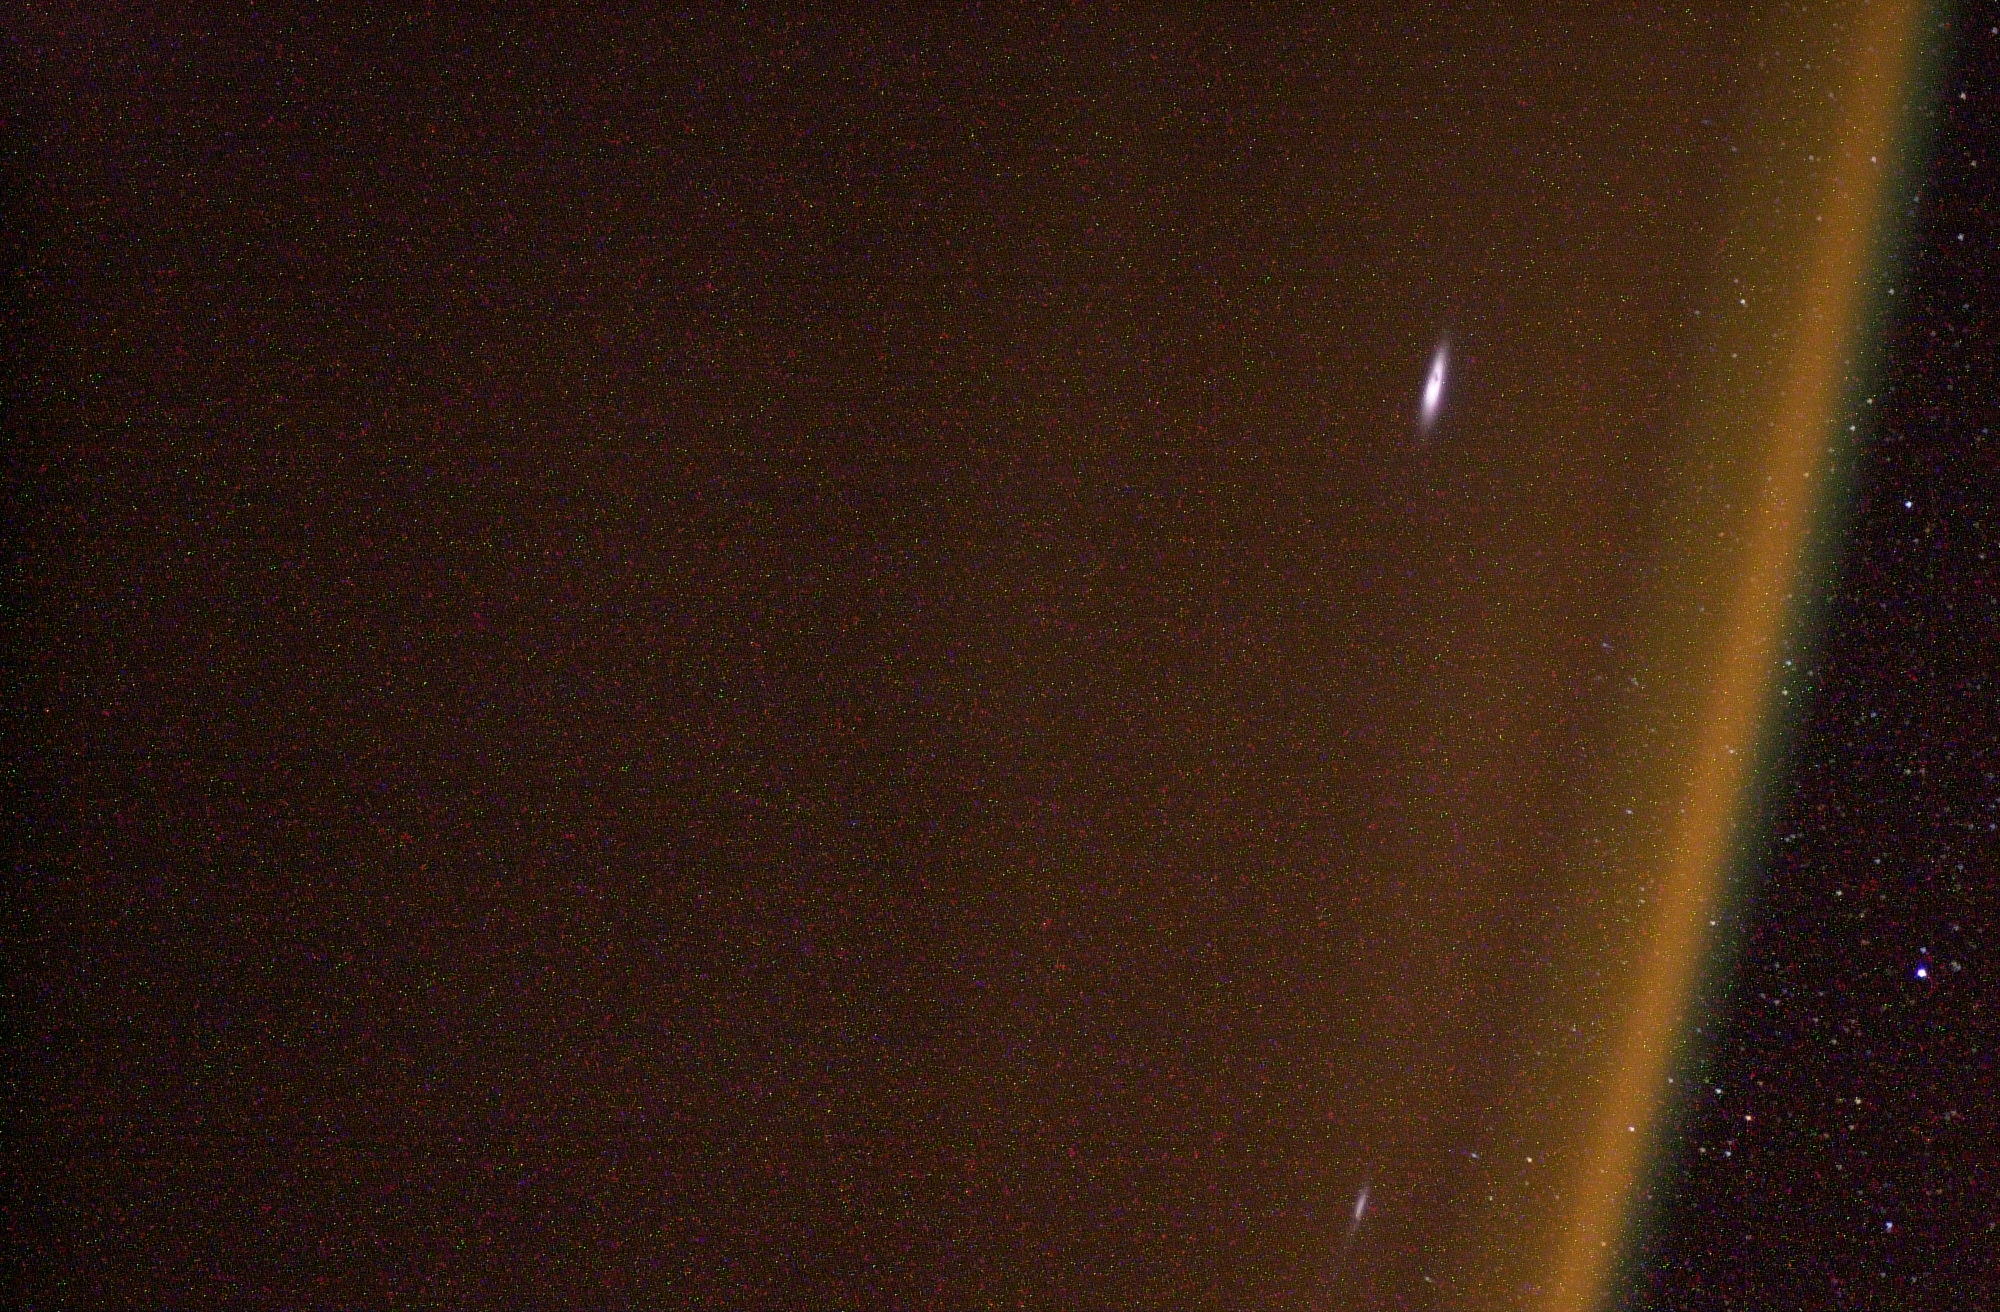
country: ATMOSPHERIC LIMB
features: ATMOS. GLOW, STARS, LIGHTNING
